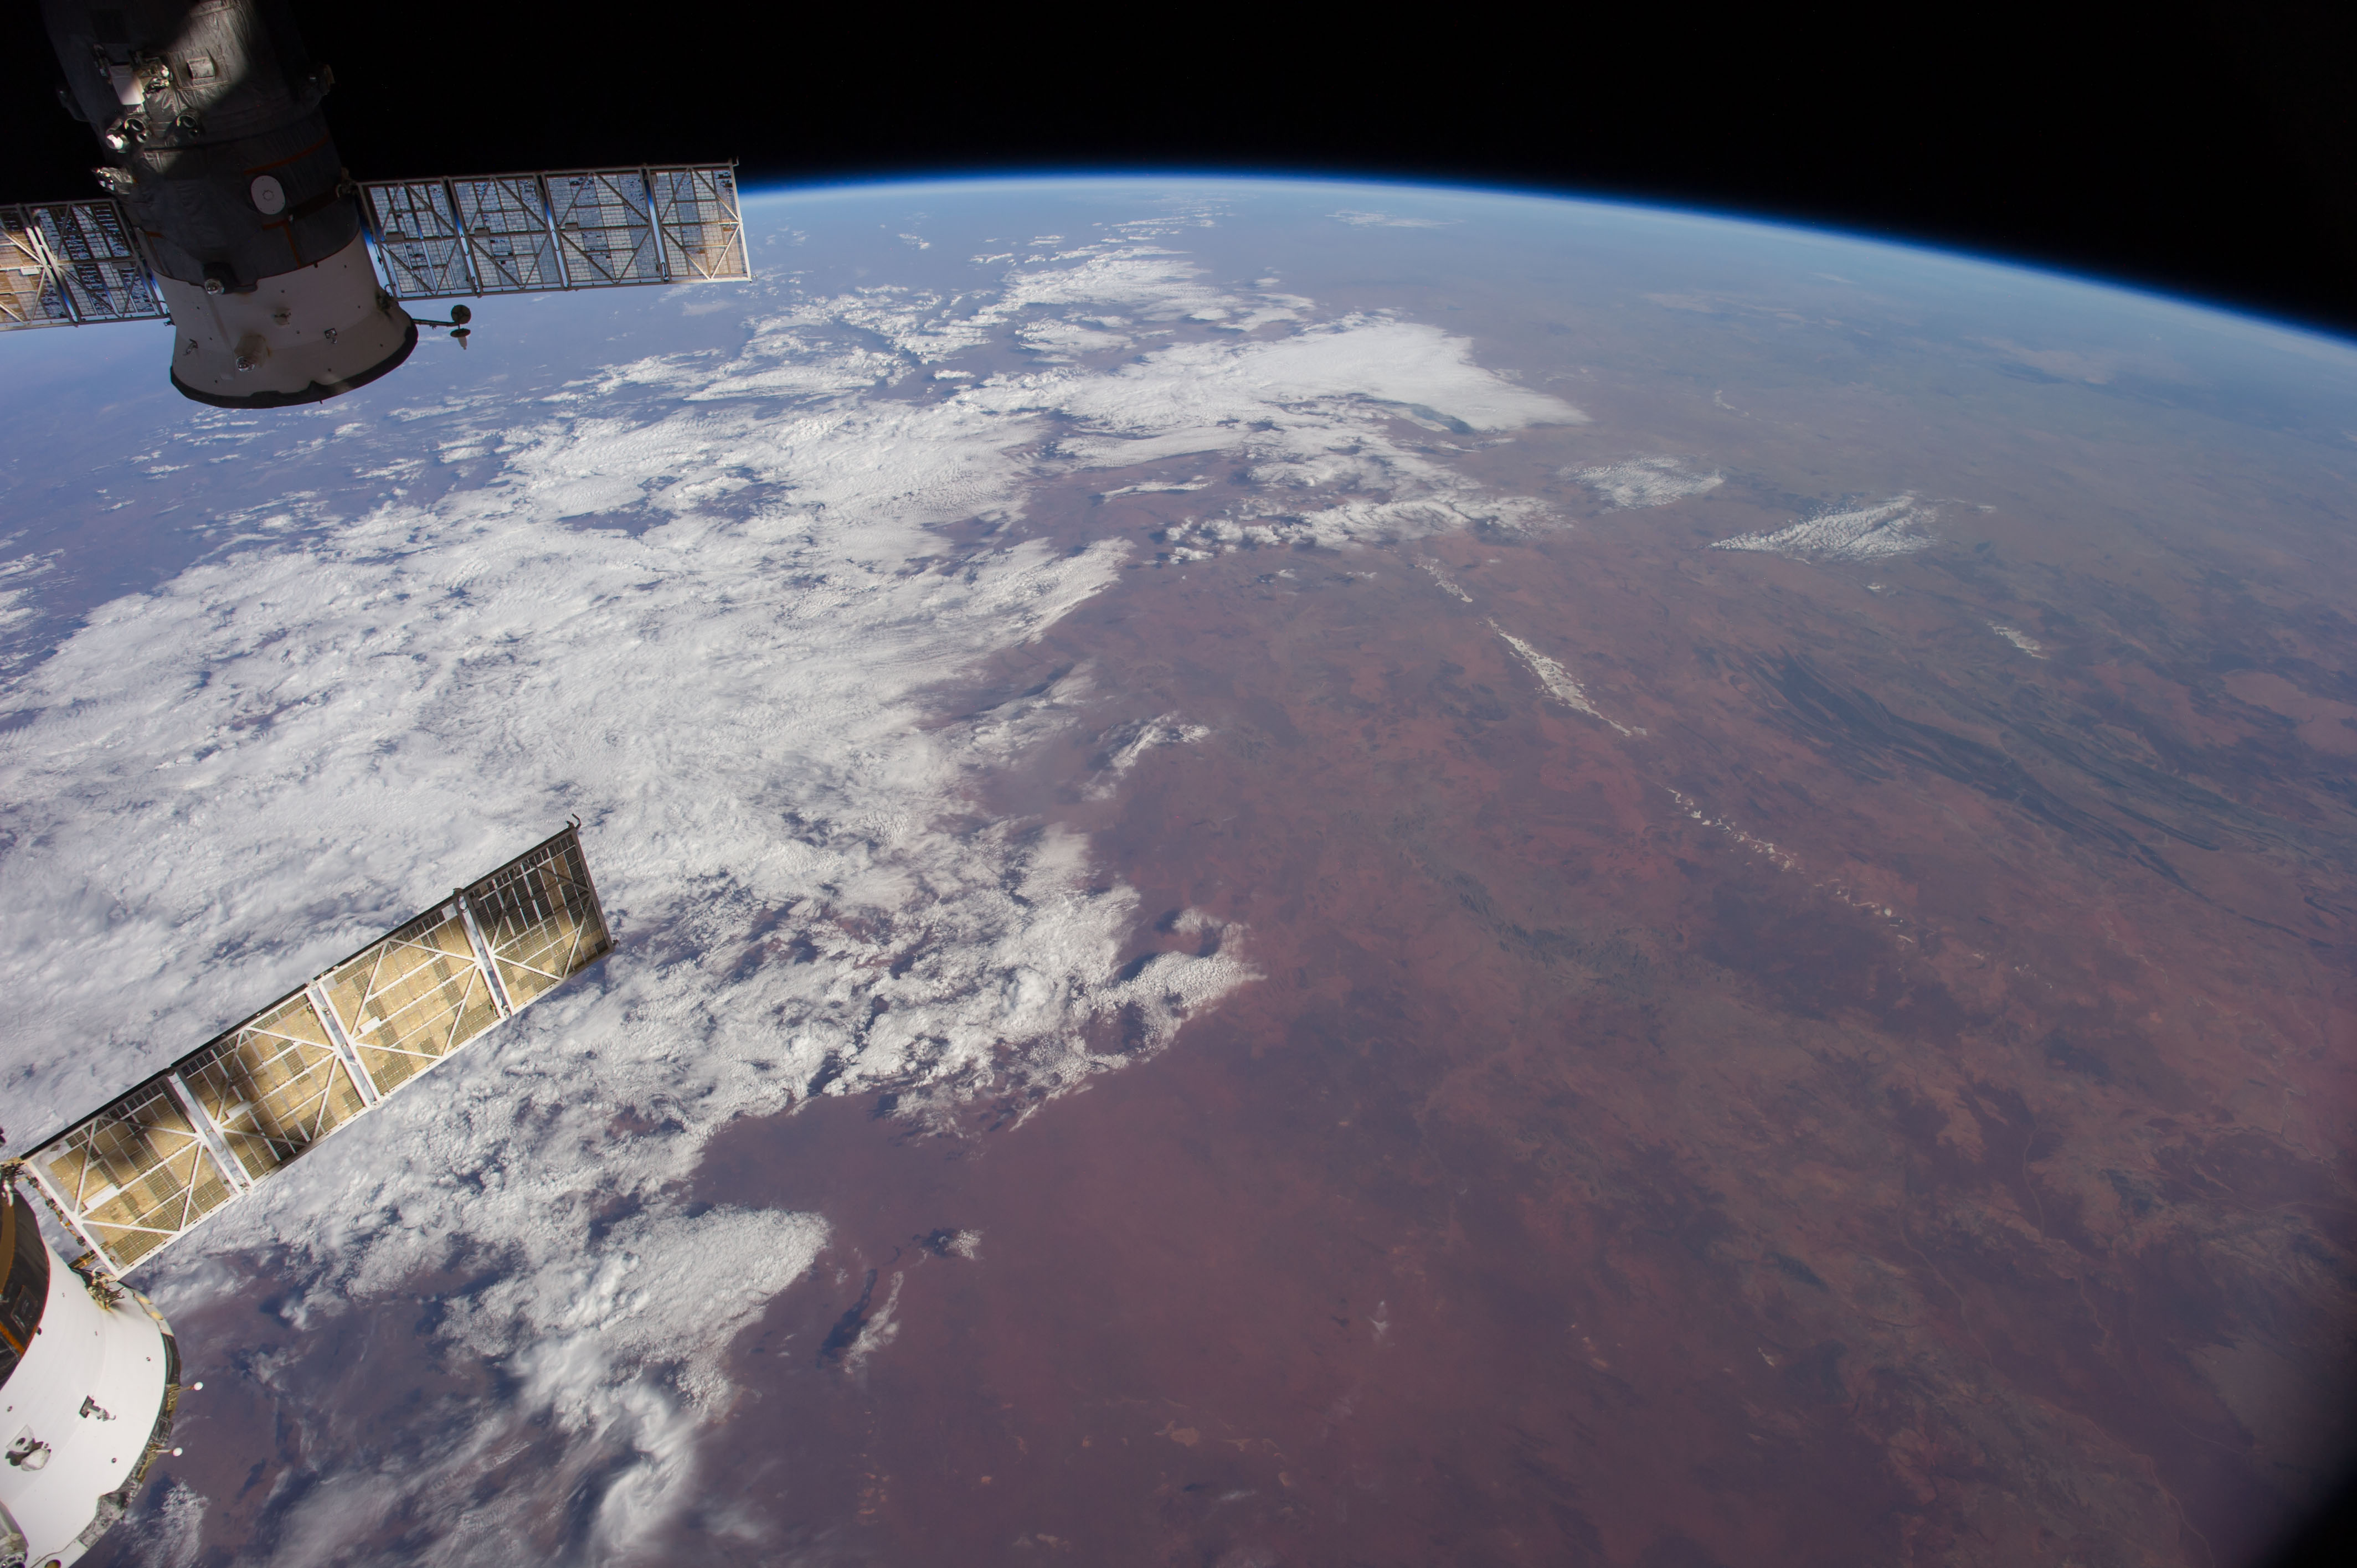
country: AUSTRALIA-SA
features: MACDONNELL RA., L. AMADEUS, GREAT VICTORIA DES., ATMOSPHERIC LIMB
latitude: -27.0
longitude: 130.0
